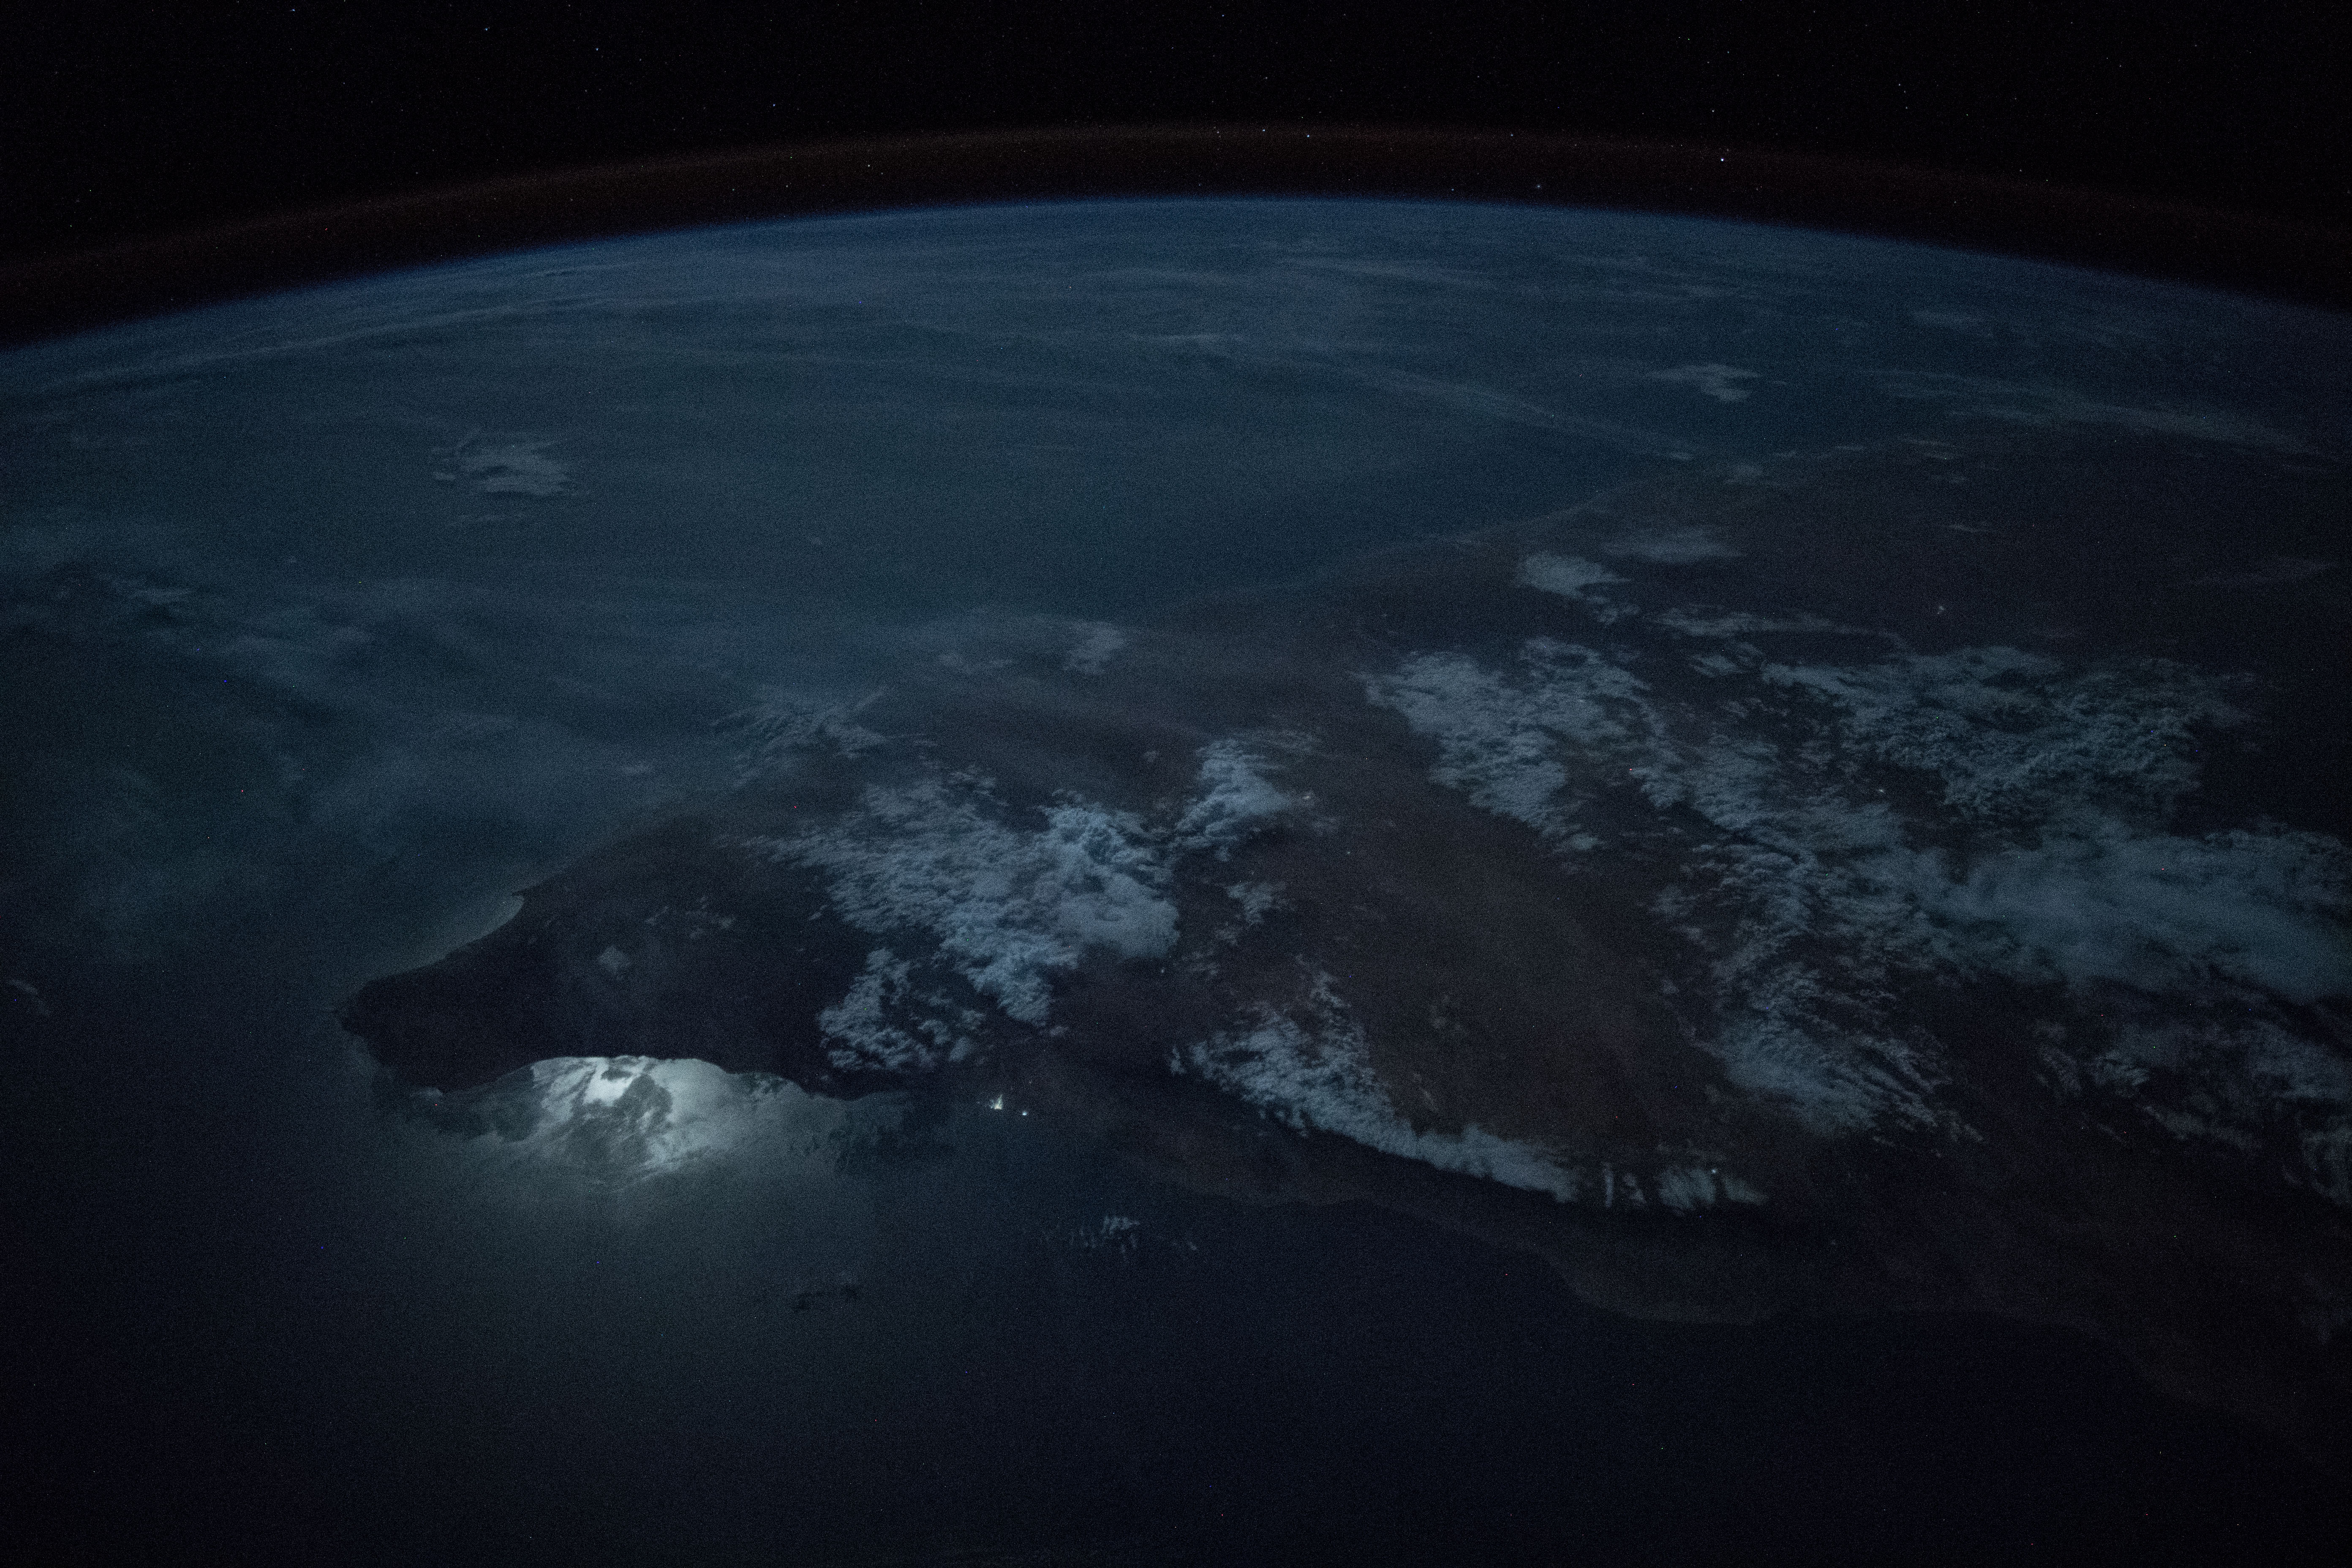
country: SOMALIA
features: GULF OF ADEN, OGO MOUNTAINS, BOSASO CITY, HAYLAN CITY, BURCO CITY, EYL CITY, NIGHT, EARTH LIMB
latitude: 9.4
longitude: 48.5
